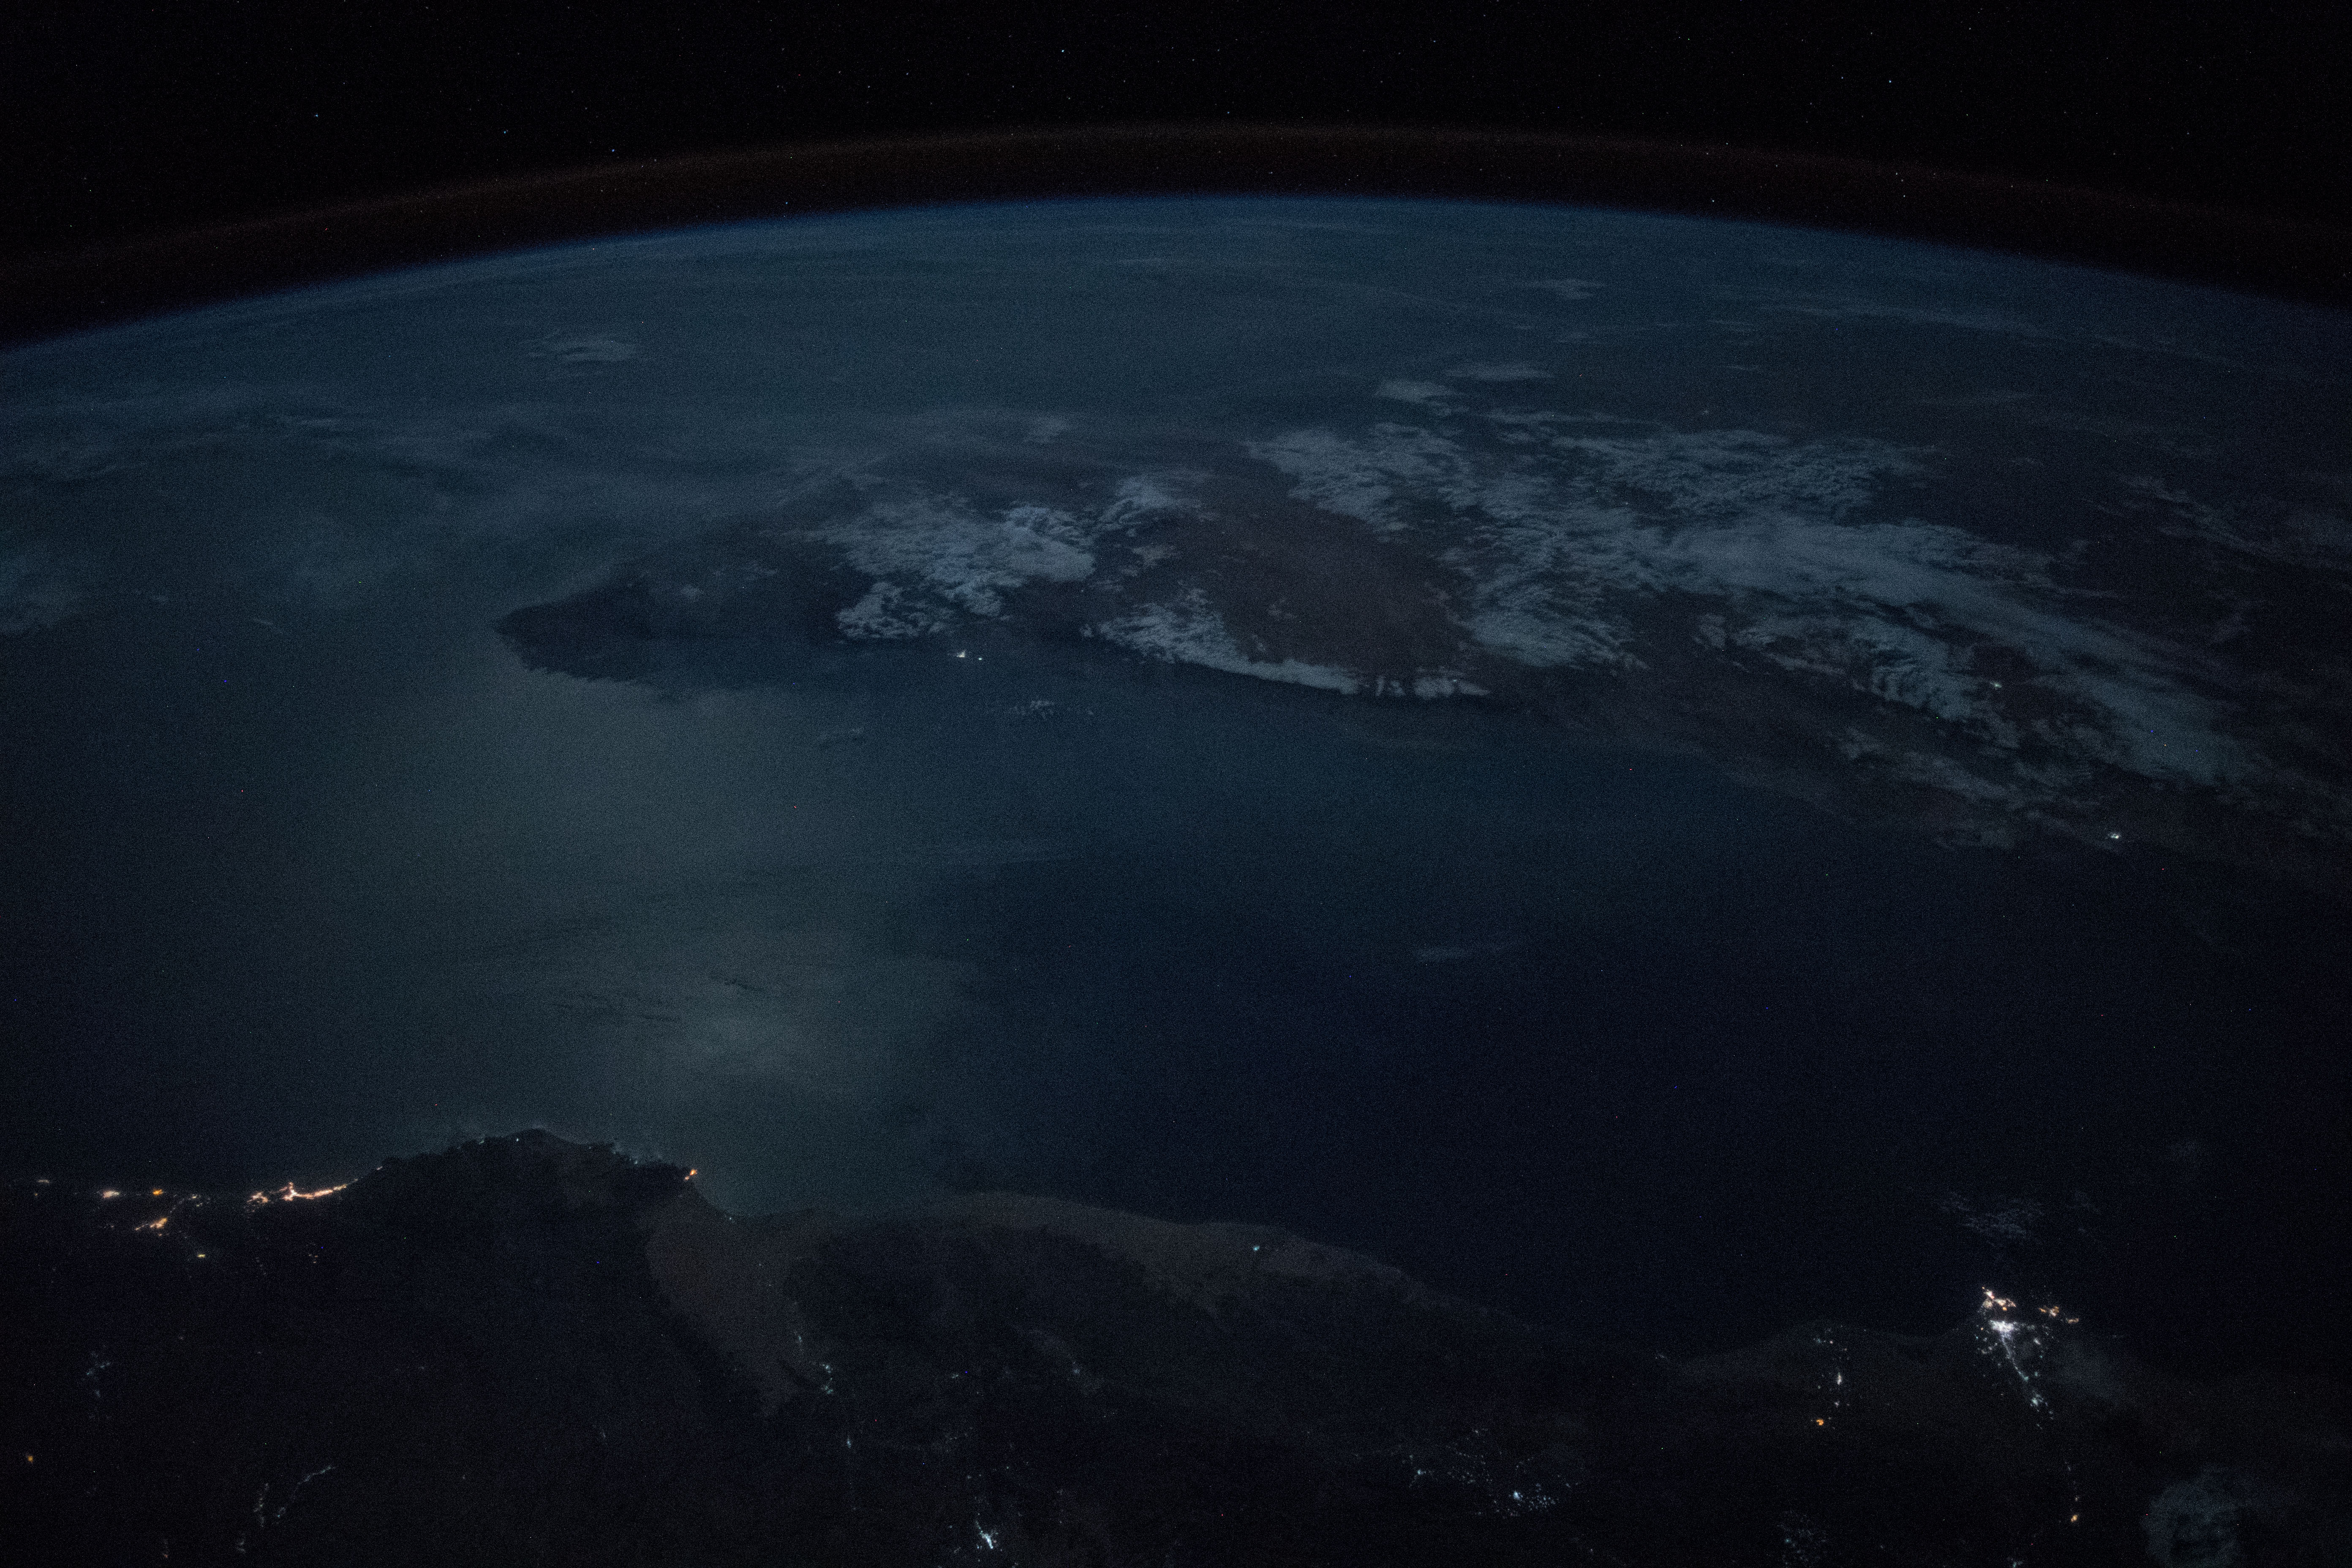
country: SOMALIA
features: OGO MOUNTAINS, COAST, GULF OF ADEN, NIGHT, EARTH LIMB
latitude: 12.1
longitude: 48.1
